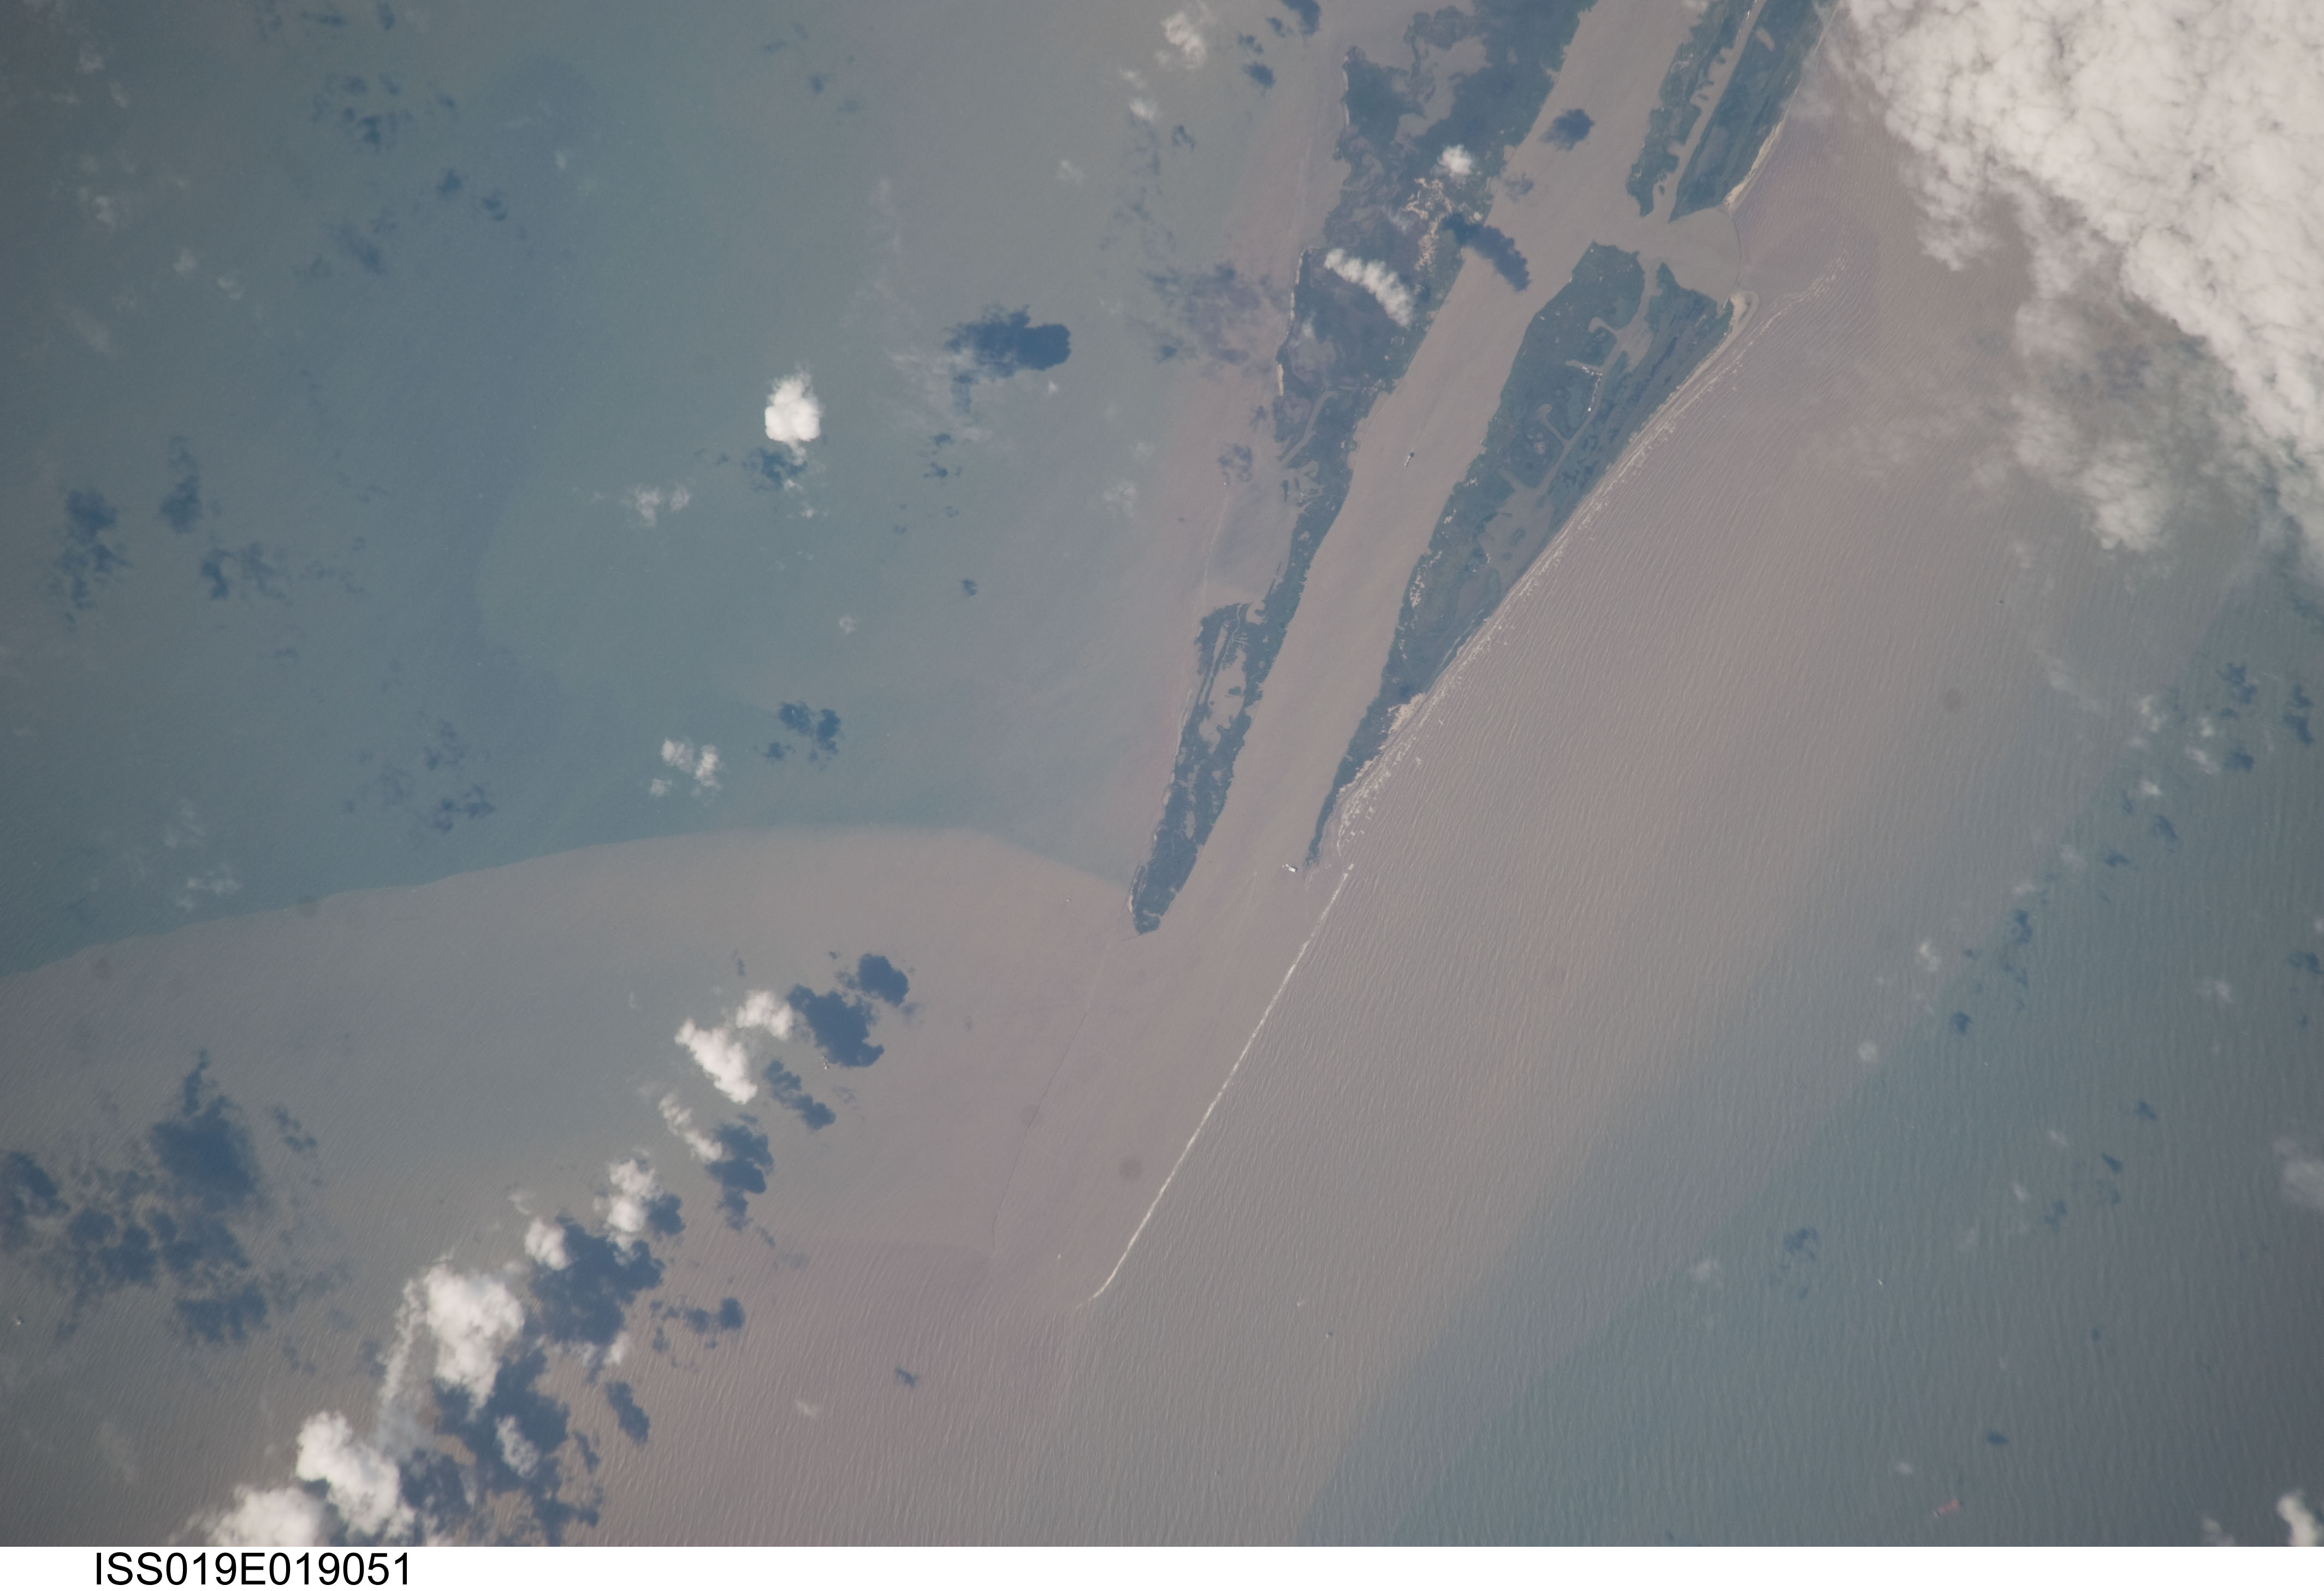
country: USA-LOUISIANA
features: MISSISSIPPI R. DELTA, SOUTHWEST PASS, JETTY, SED.
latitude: 28.9
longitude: -89.5
